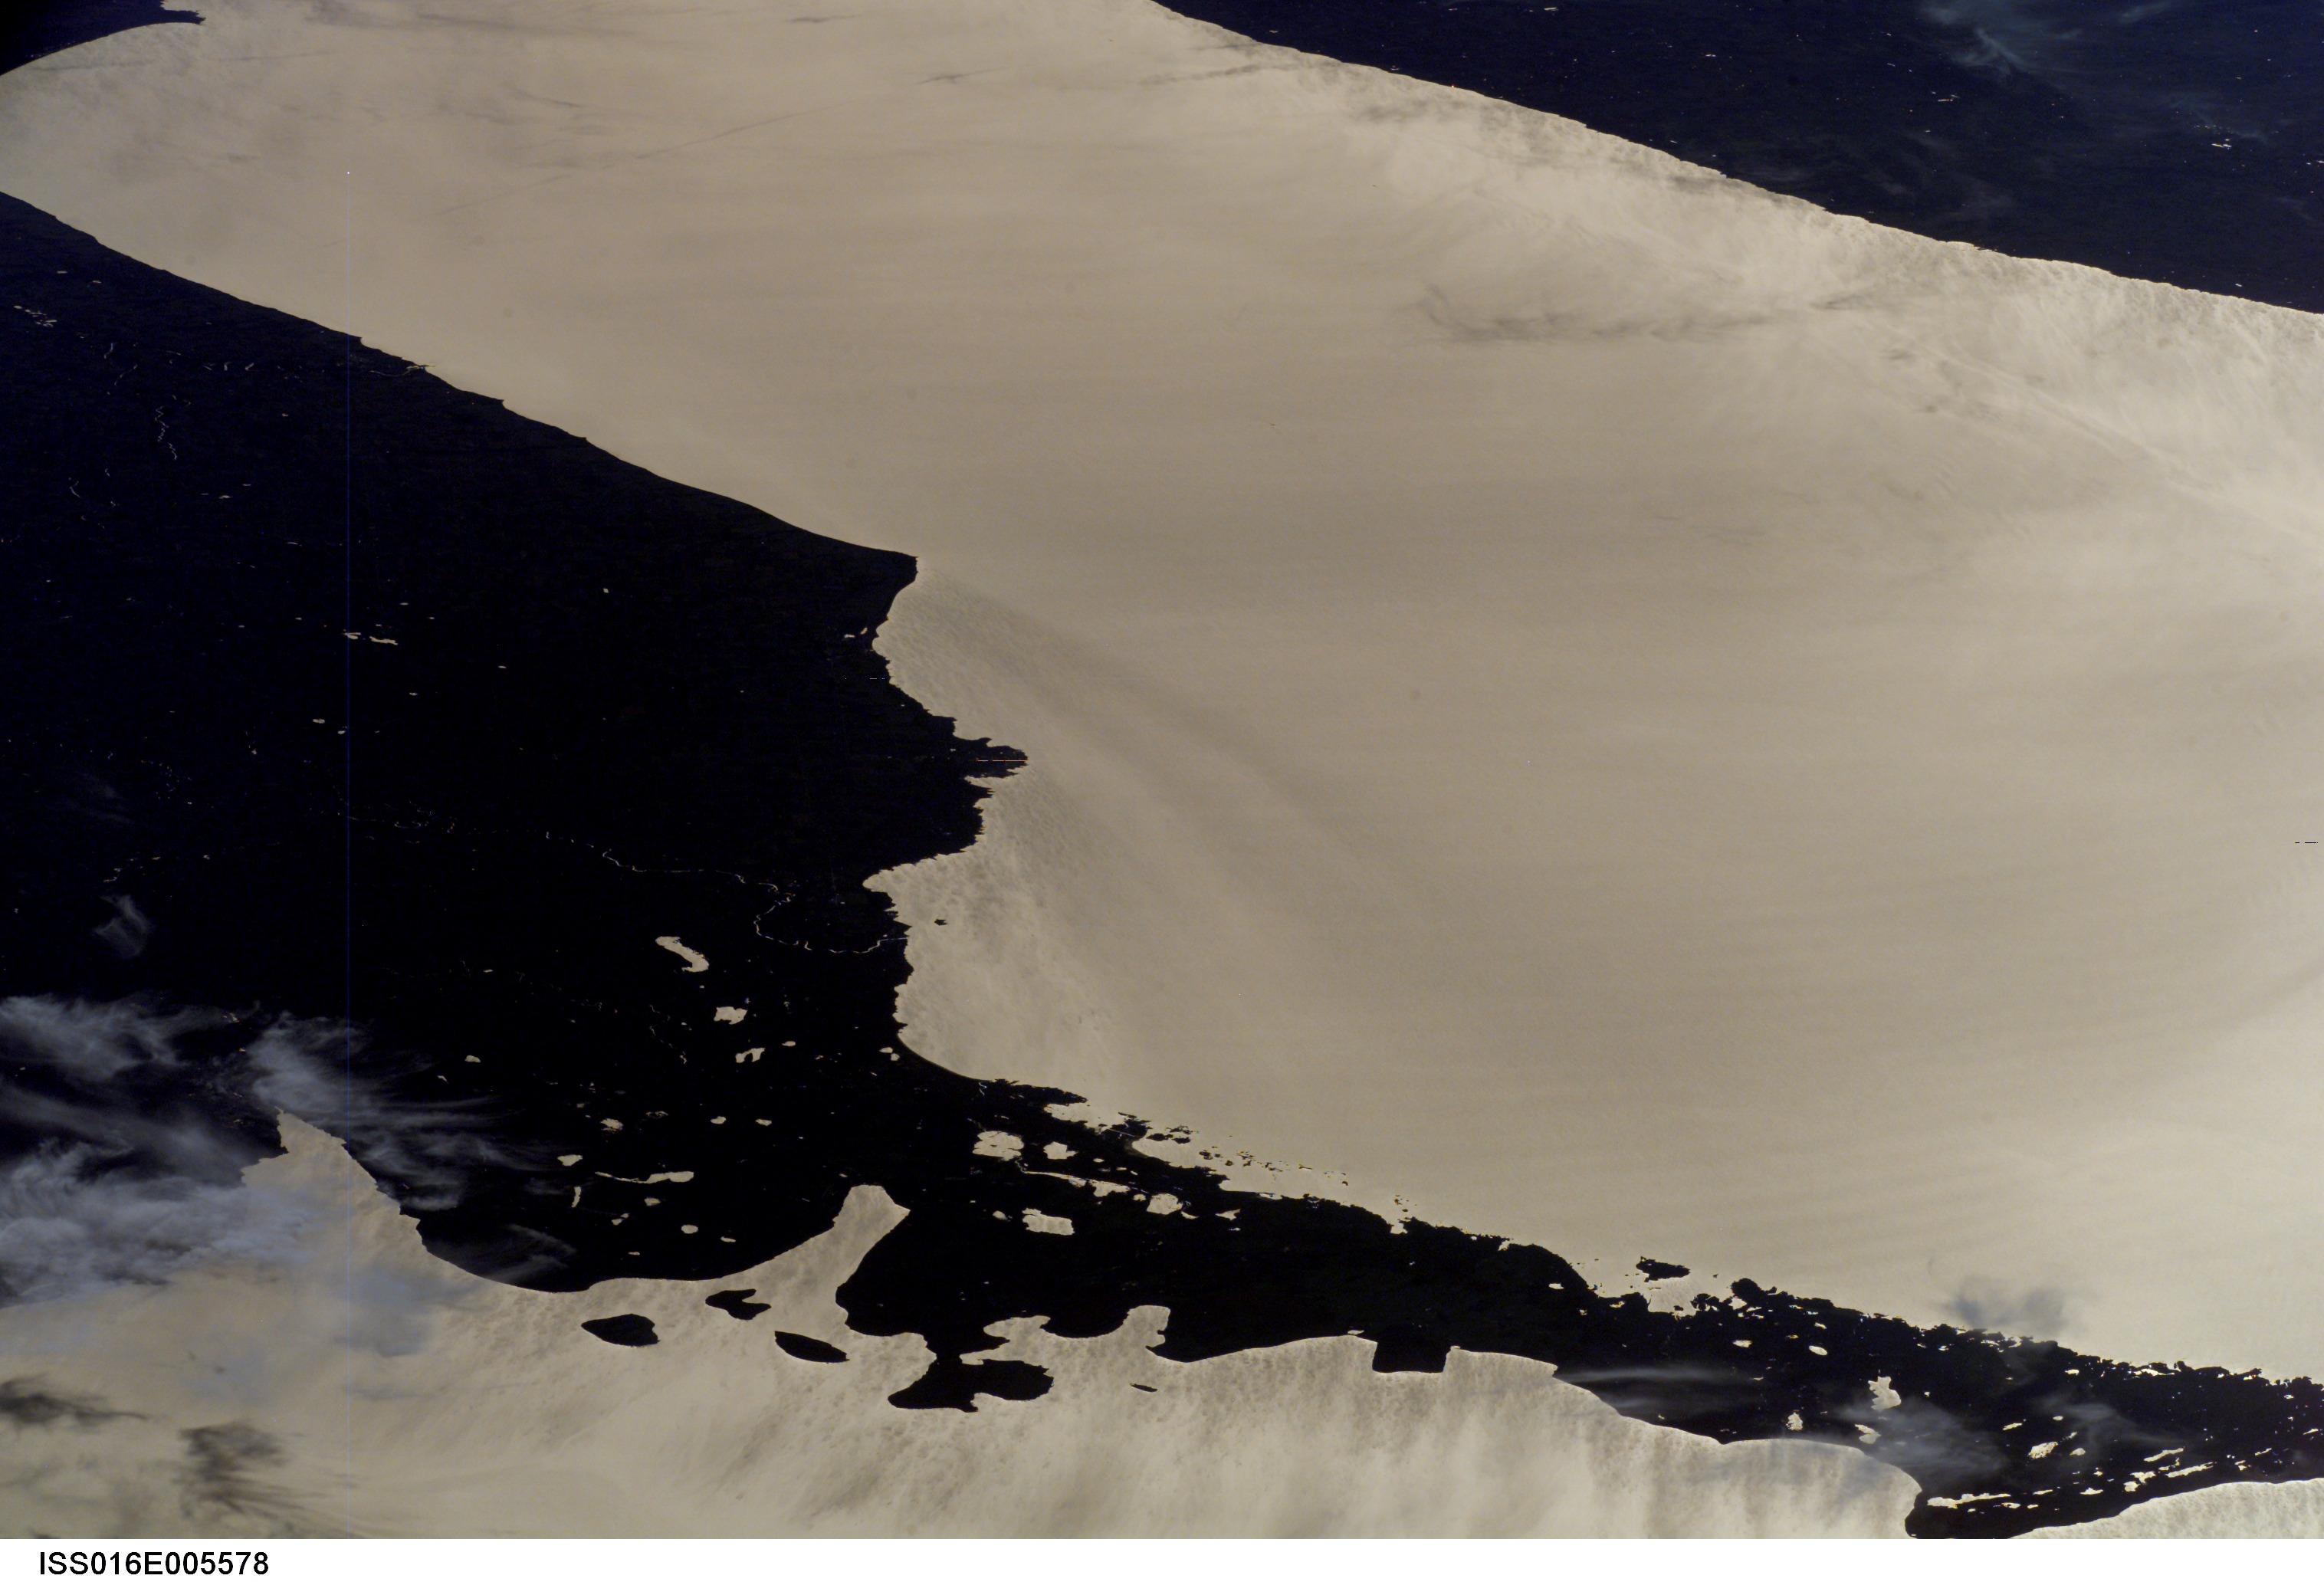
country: CANADA-O
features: EASTERN LAKE HURON, GLINT
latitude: 44.5
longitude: -81.5
